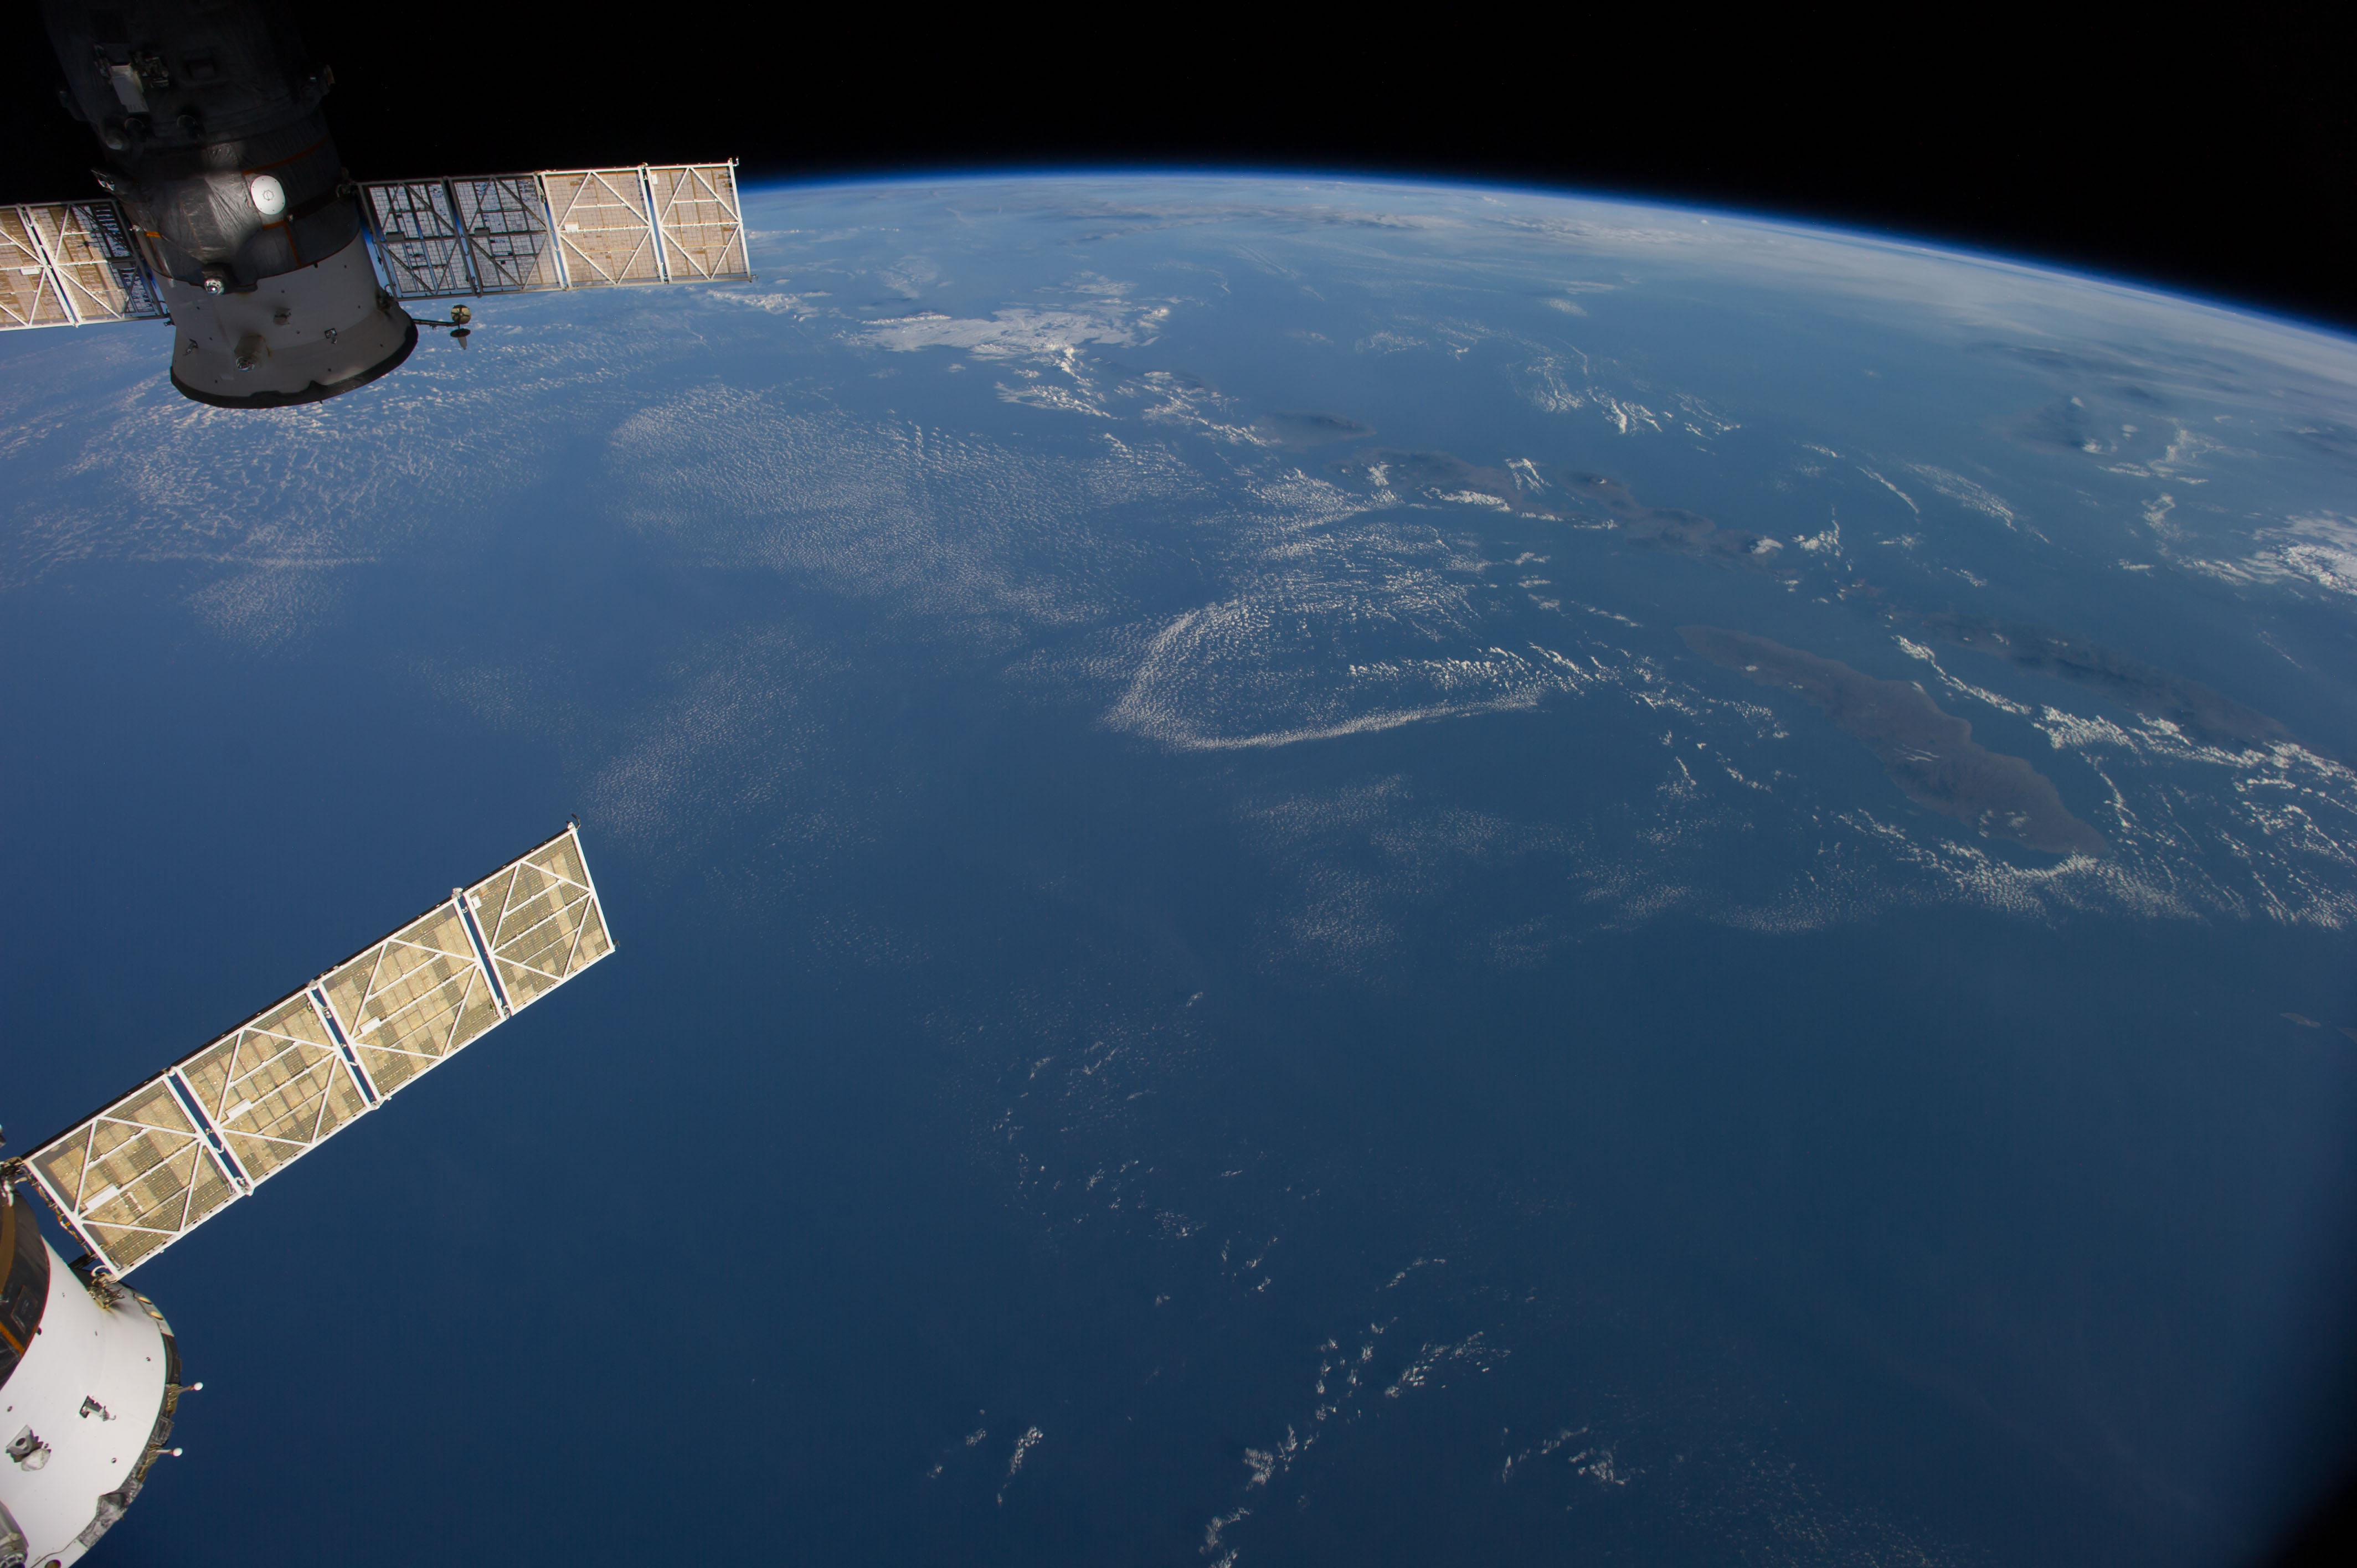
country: AUSTRALIA-WA
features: JAVA S., BALI S., FLORES S., W. NUSA TENGGARA, ATMOSPHERIC LIMB
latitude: -11.5
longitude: 116.5
